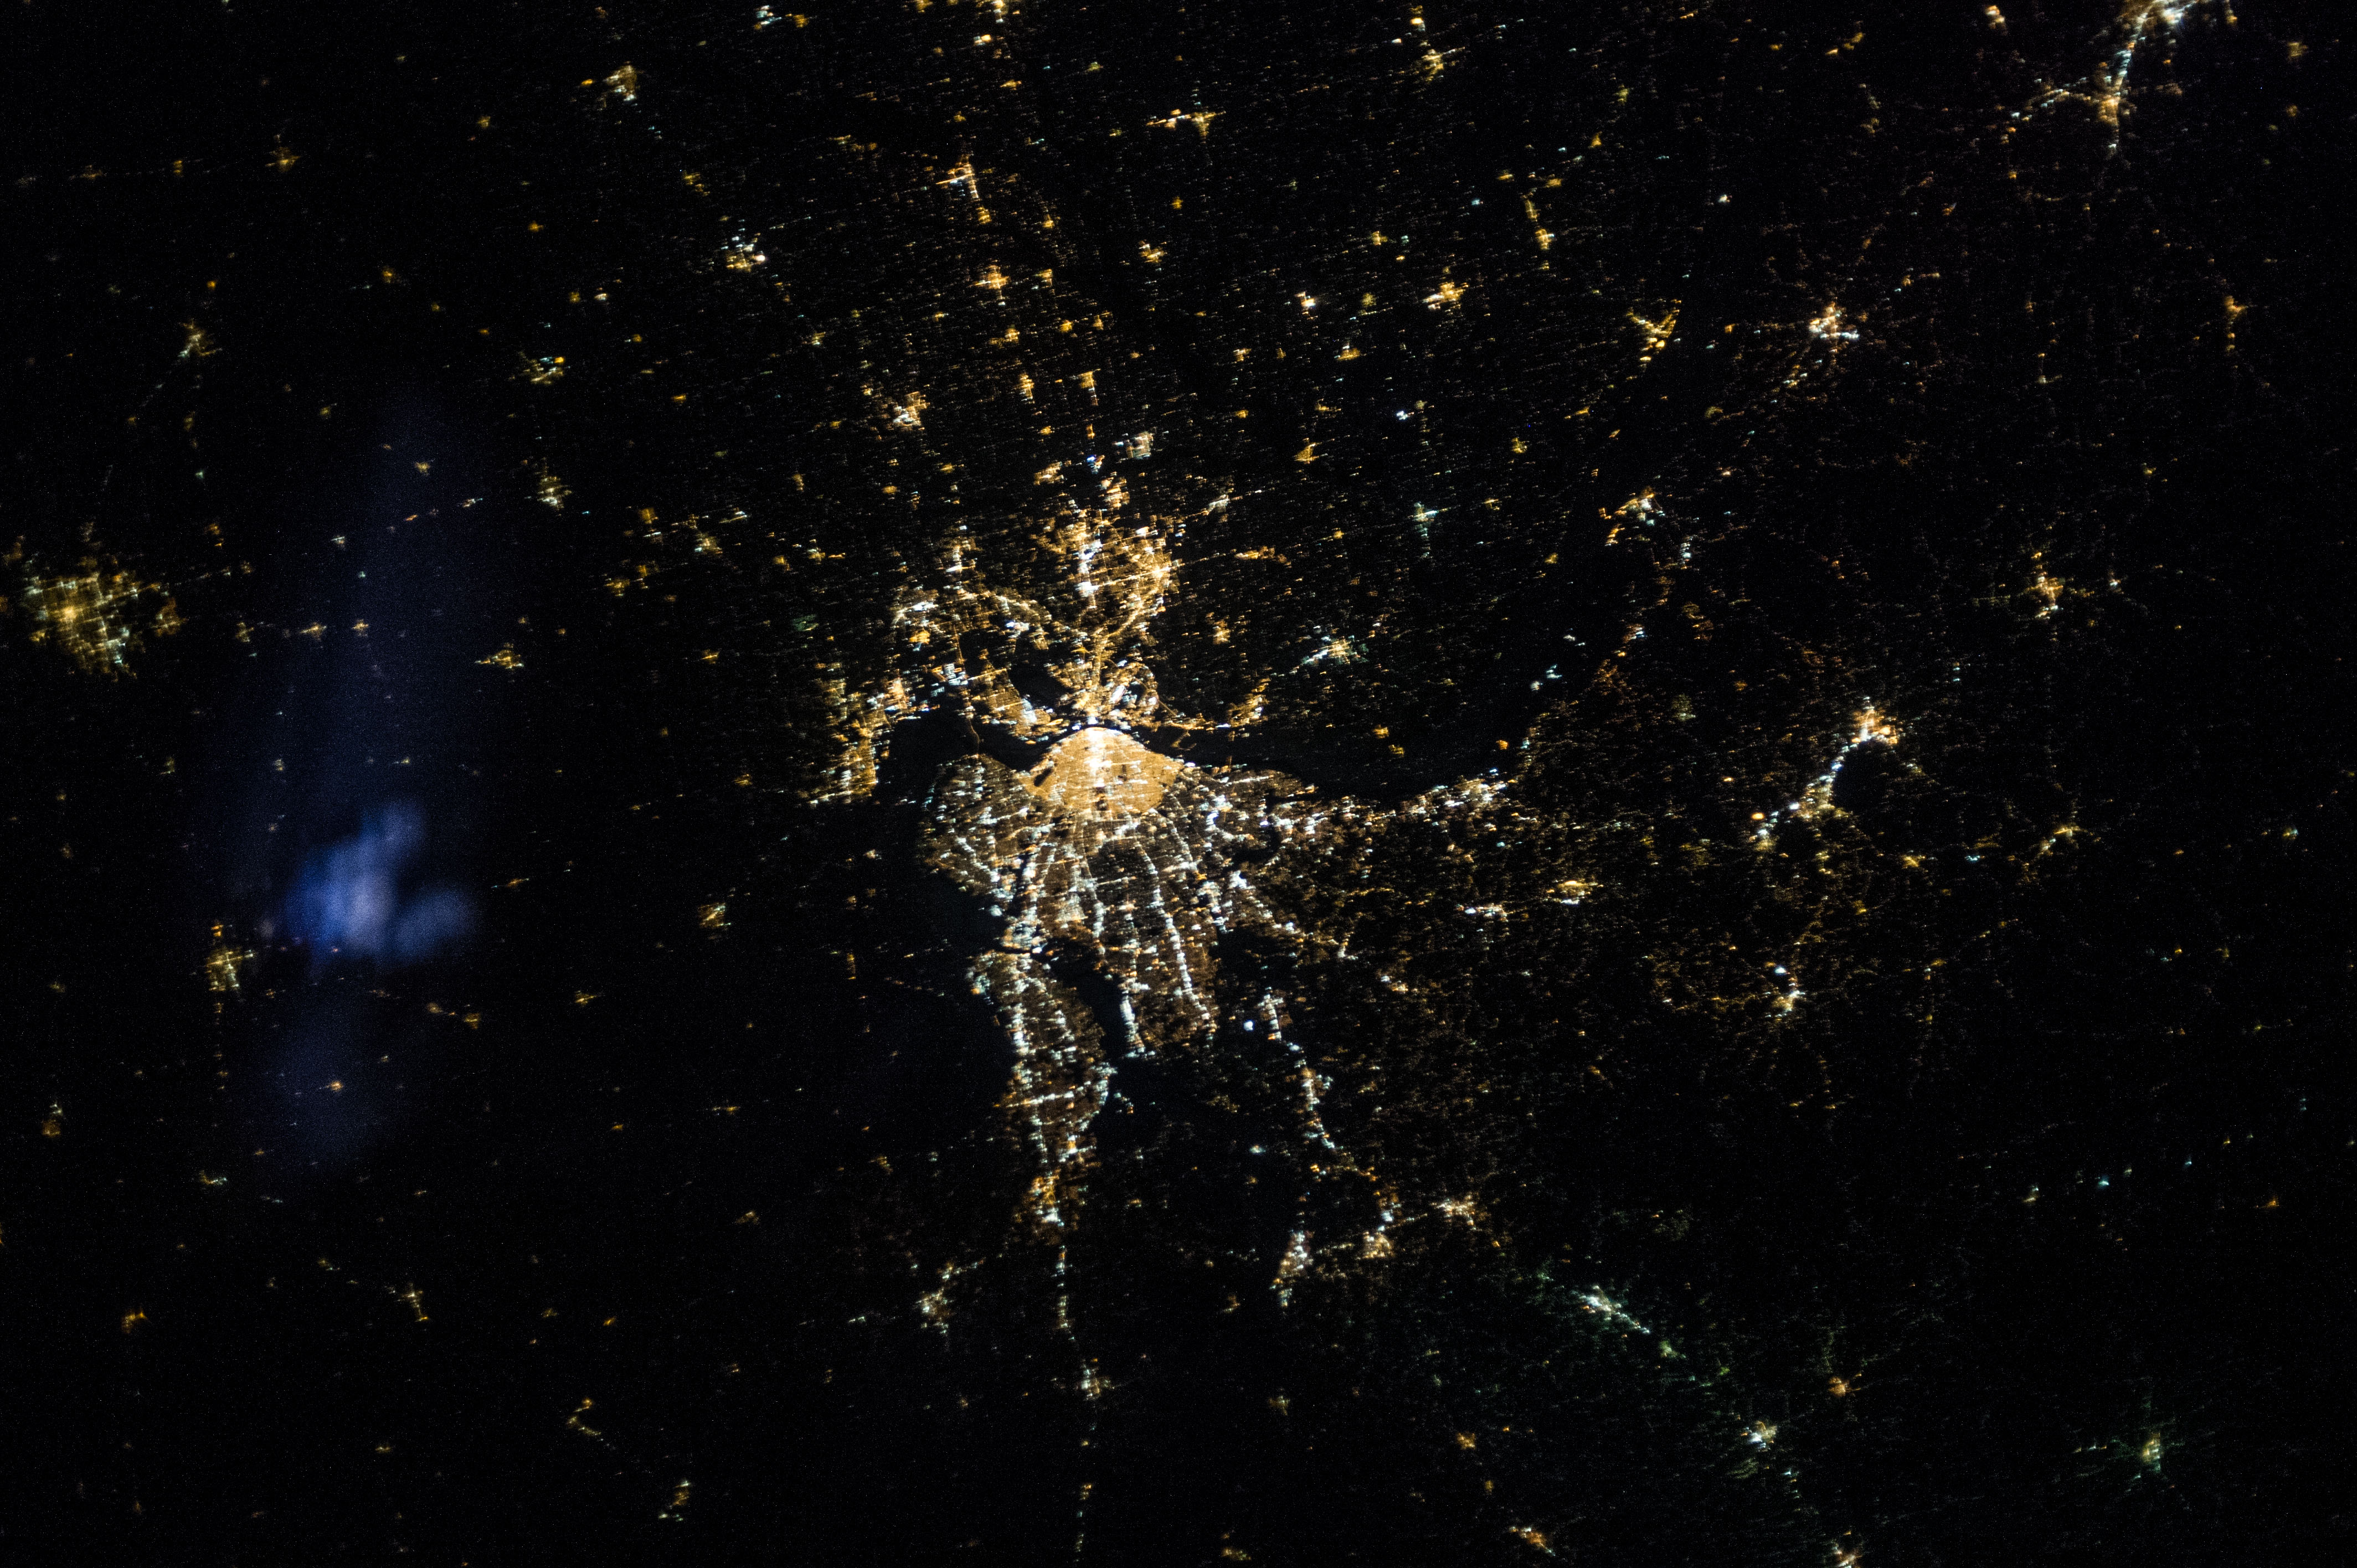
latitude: 38.6
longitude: -90.2
